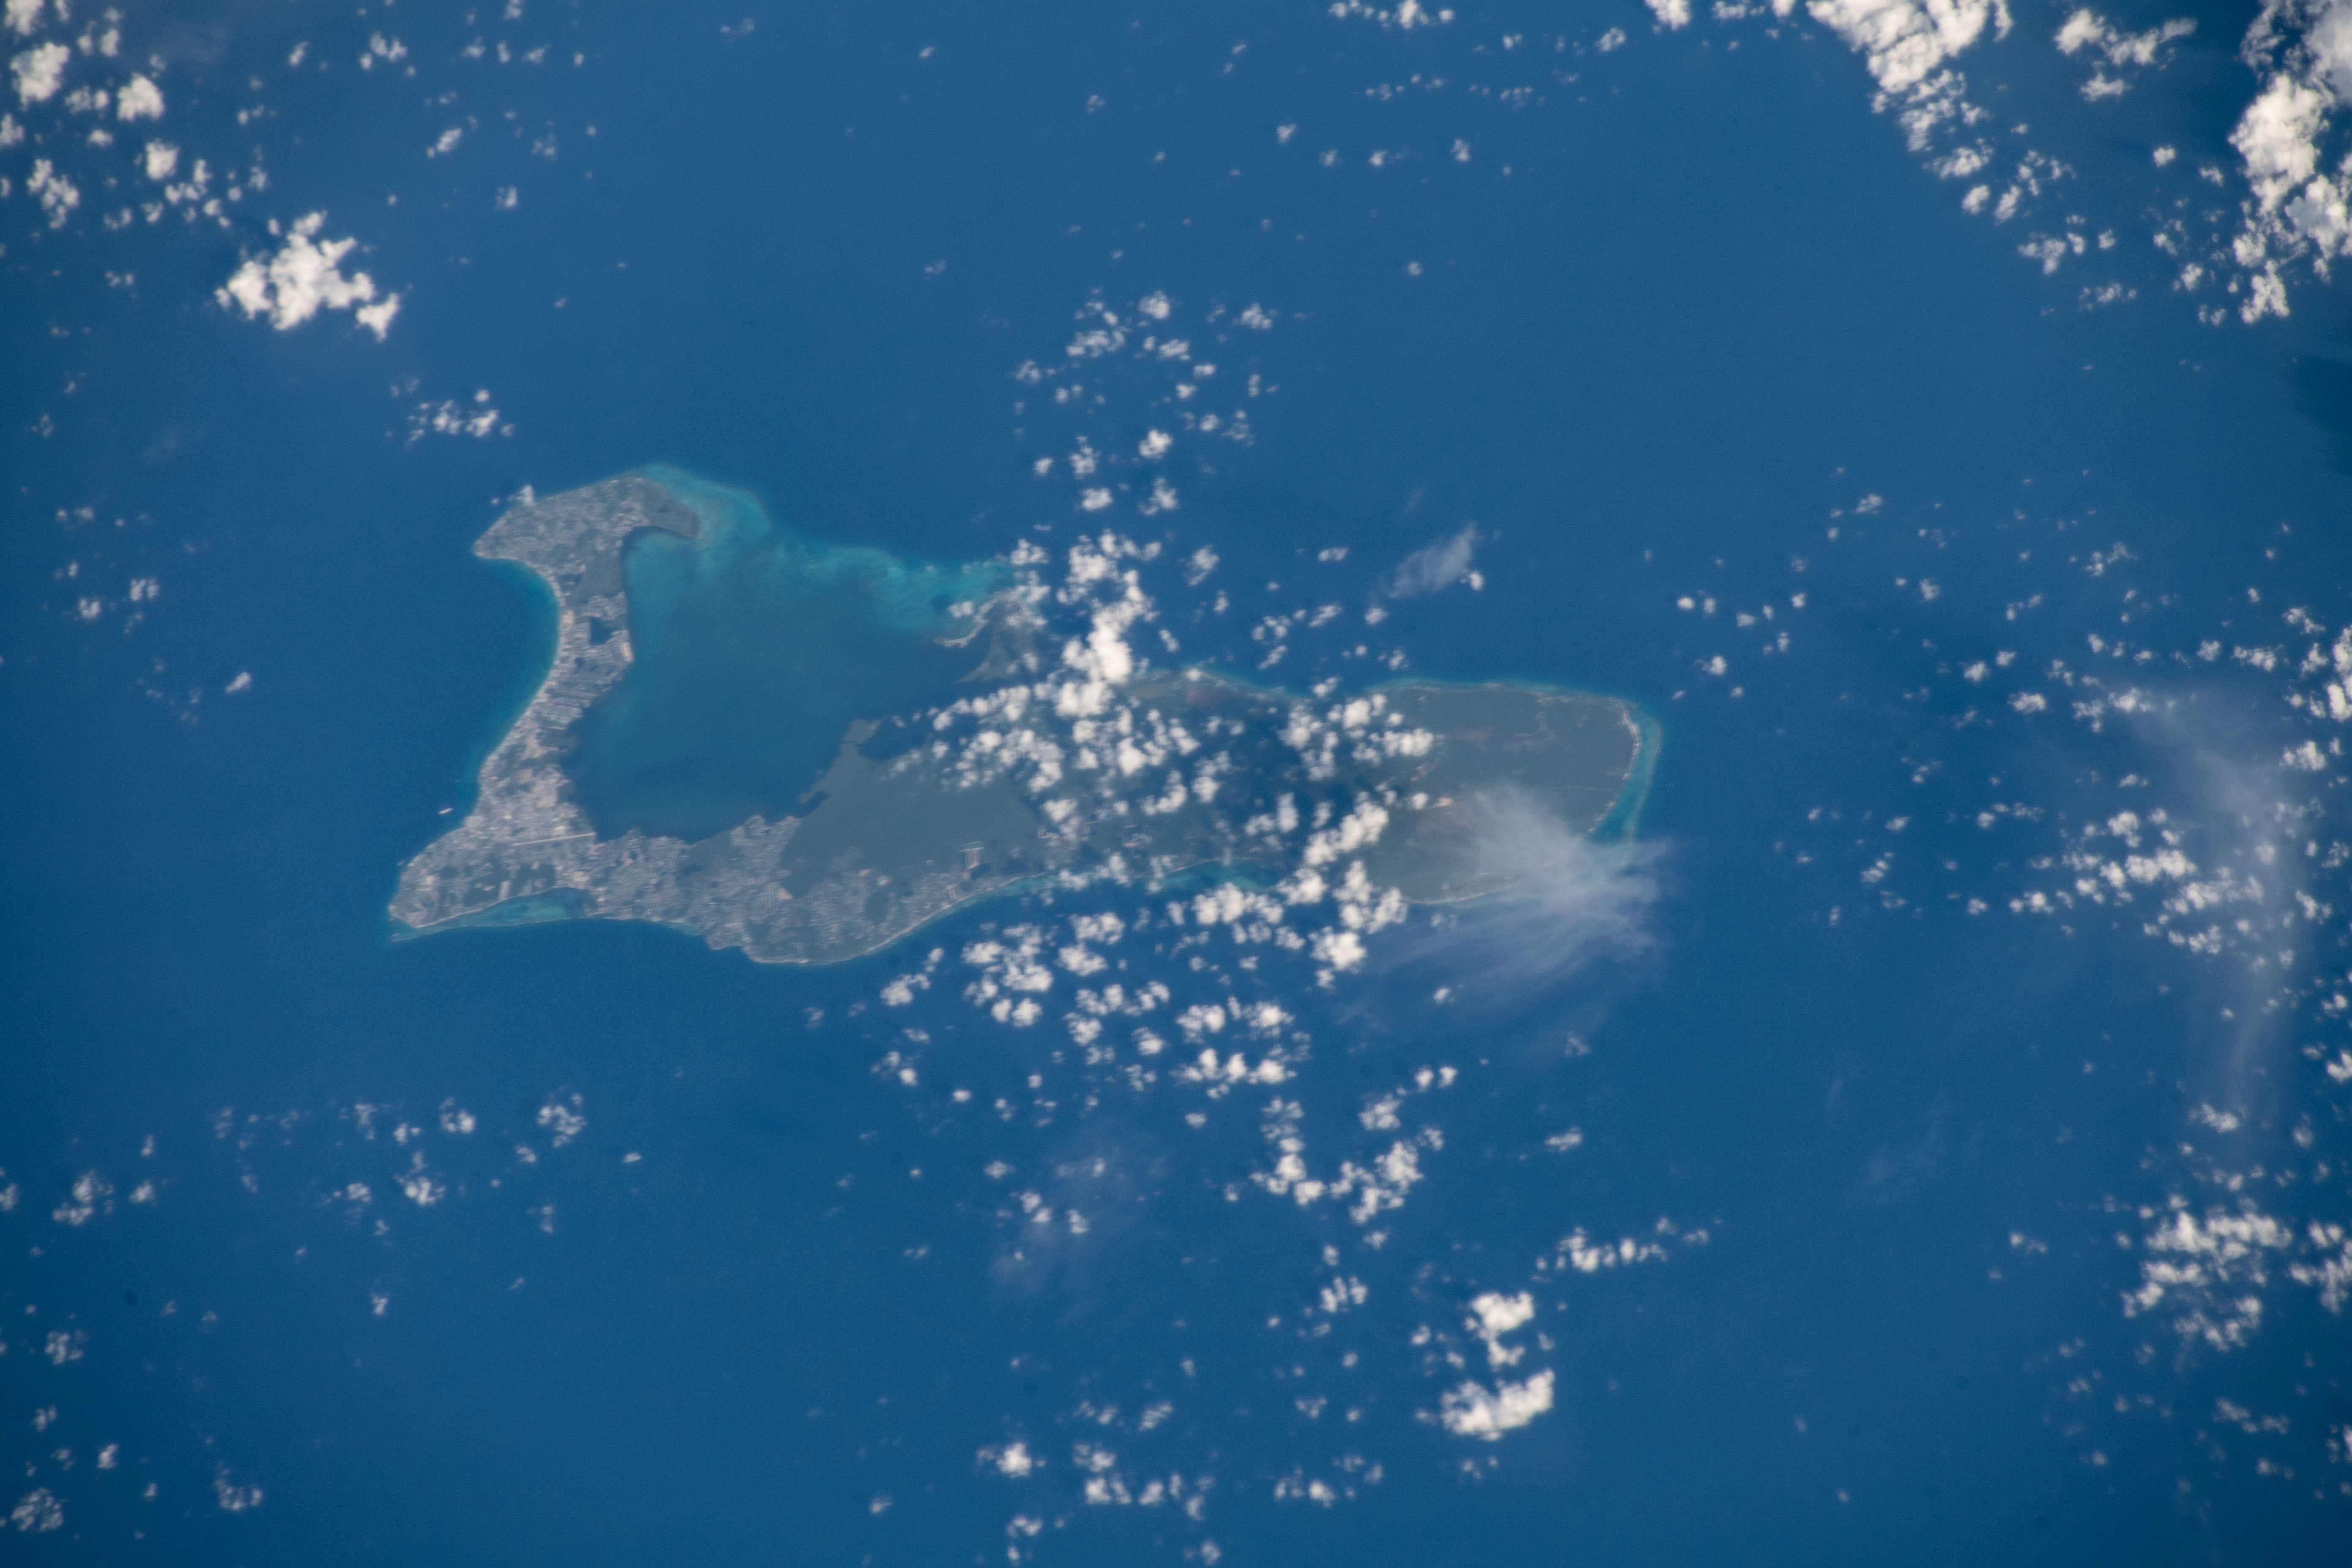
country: CAYMAN ISLANDS
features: CAYMAN ISLANDS
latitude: 19.3
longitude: -81.2
